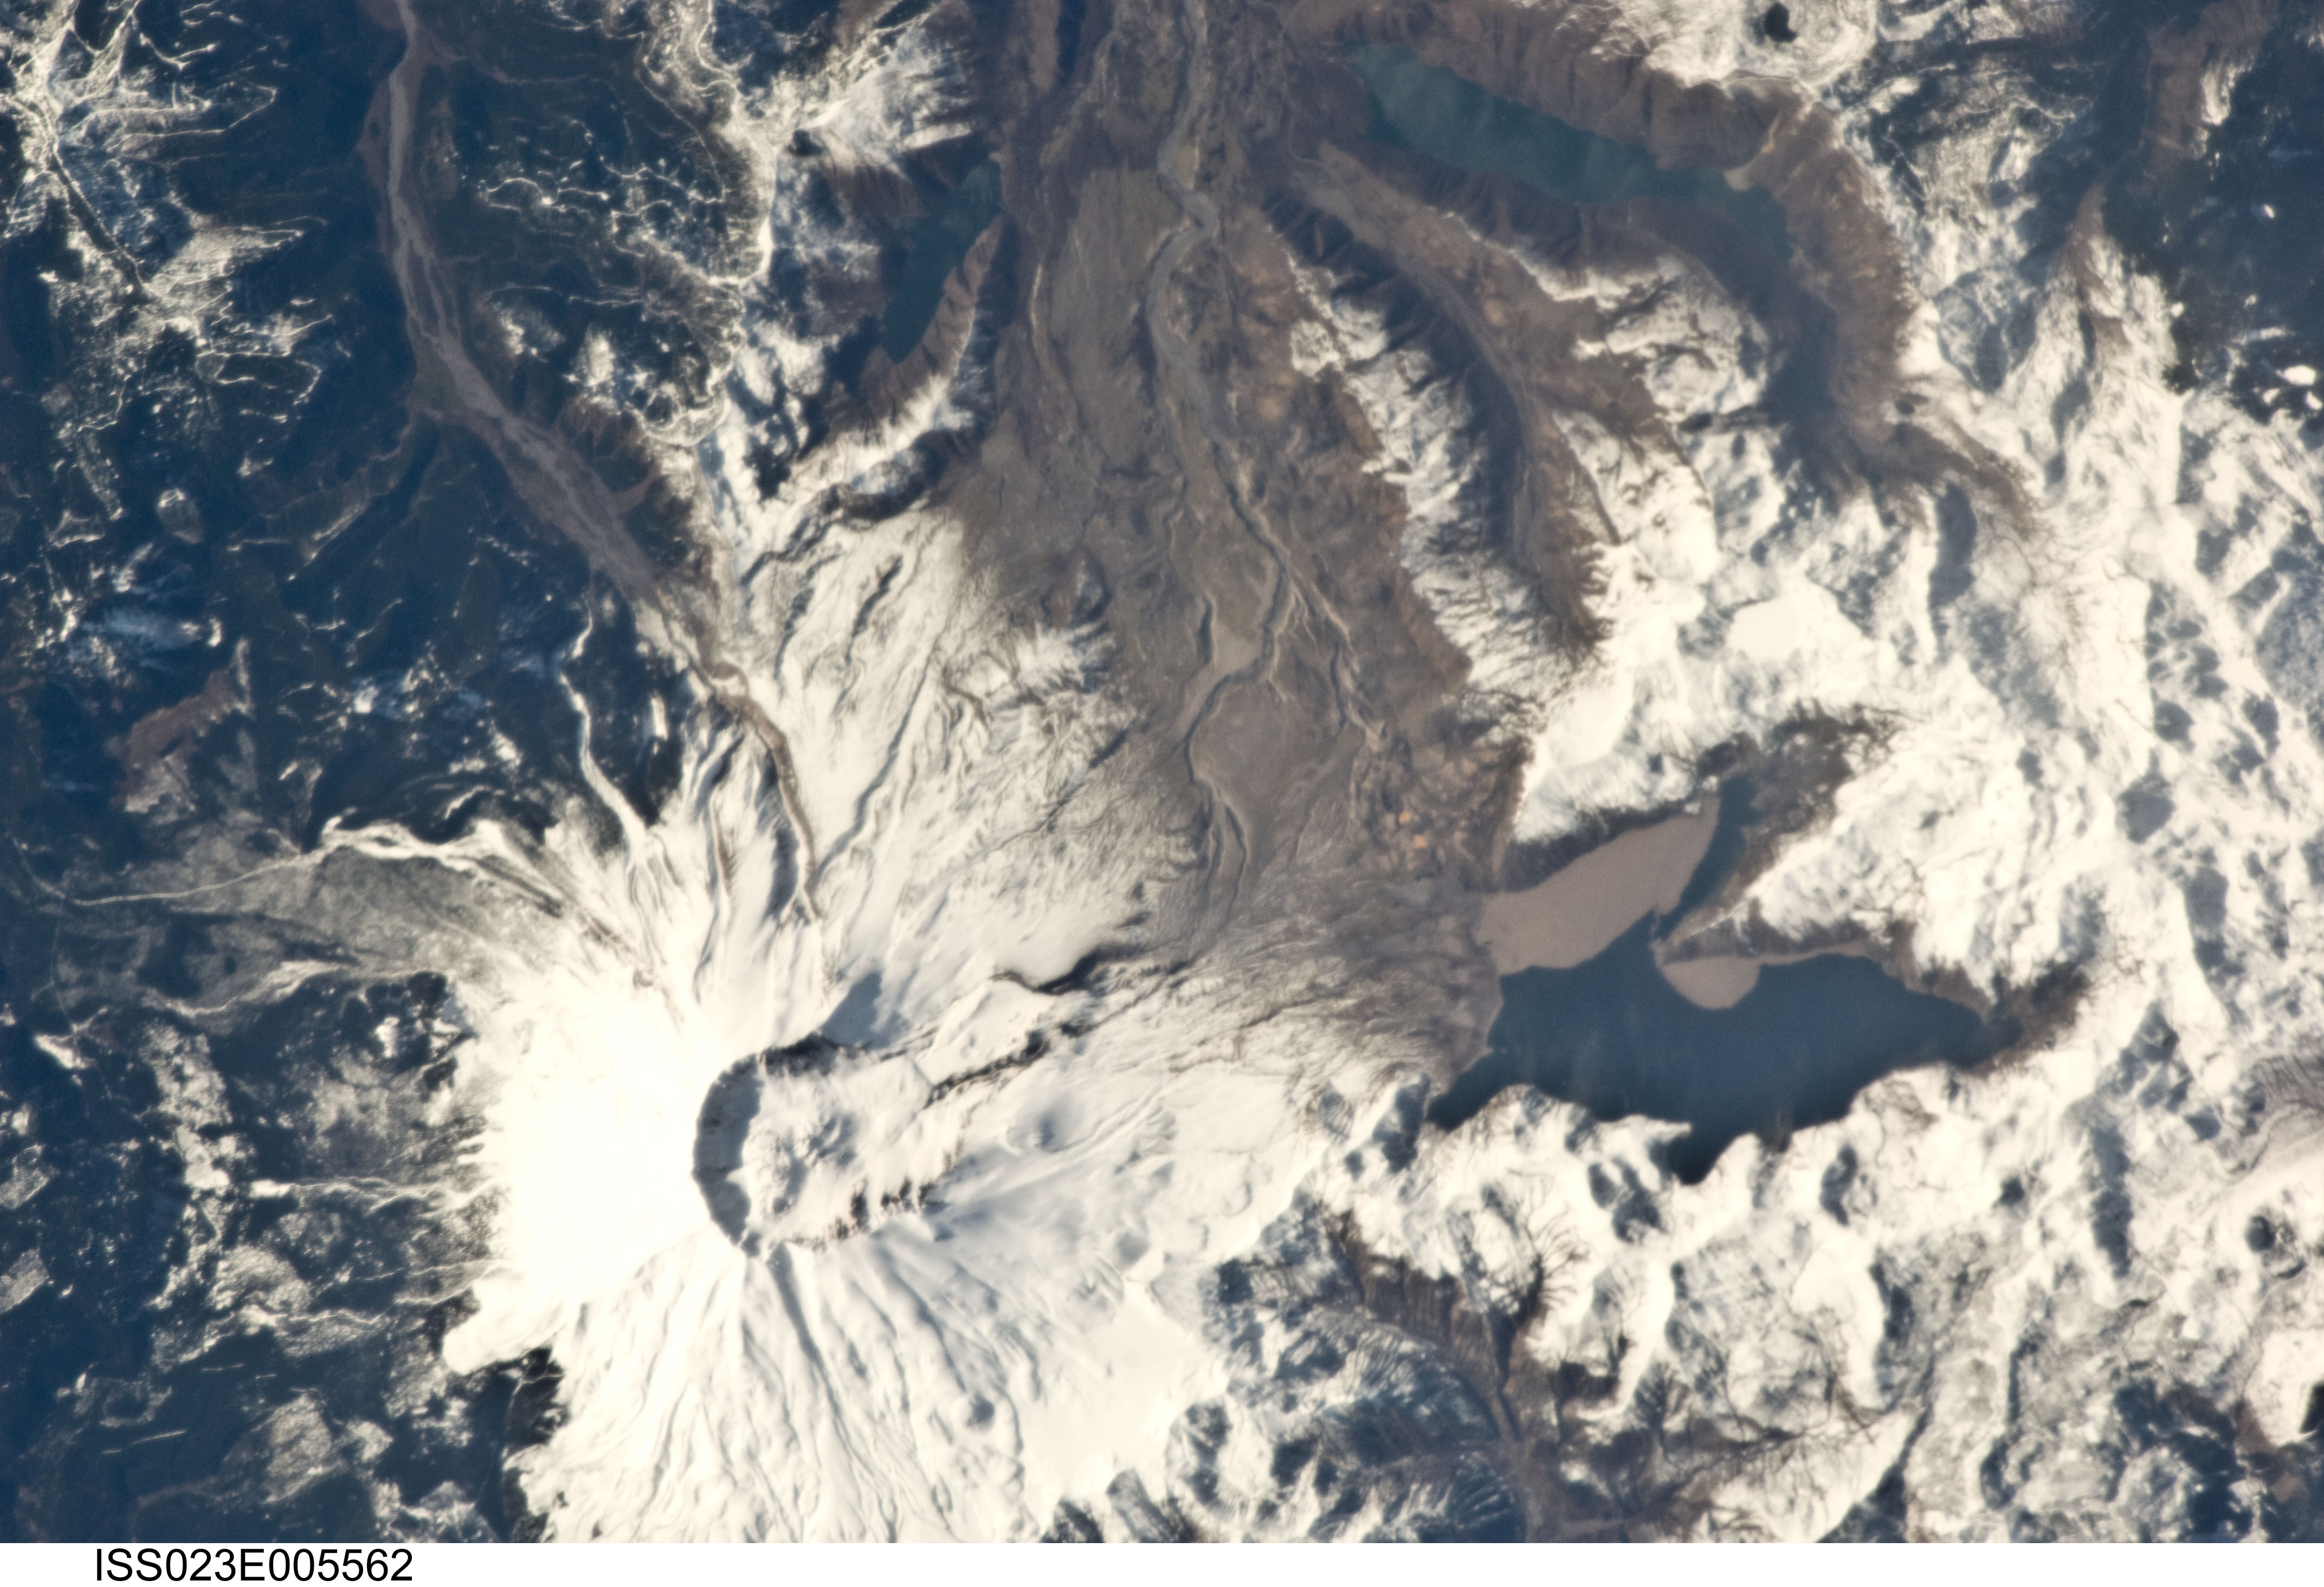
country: USA-WASHINGTON
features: MOUNT SAINT HELENS, NORTH FORK OF THE TOUTLE RIVER, SPRIIT LAKE
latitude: 46.2
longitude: -122.2
